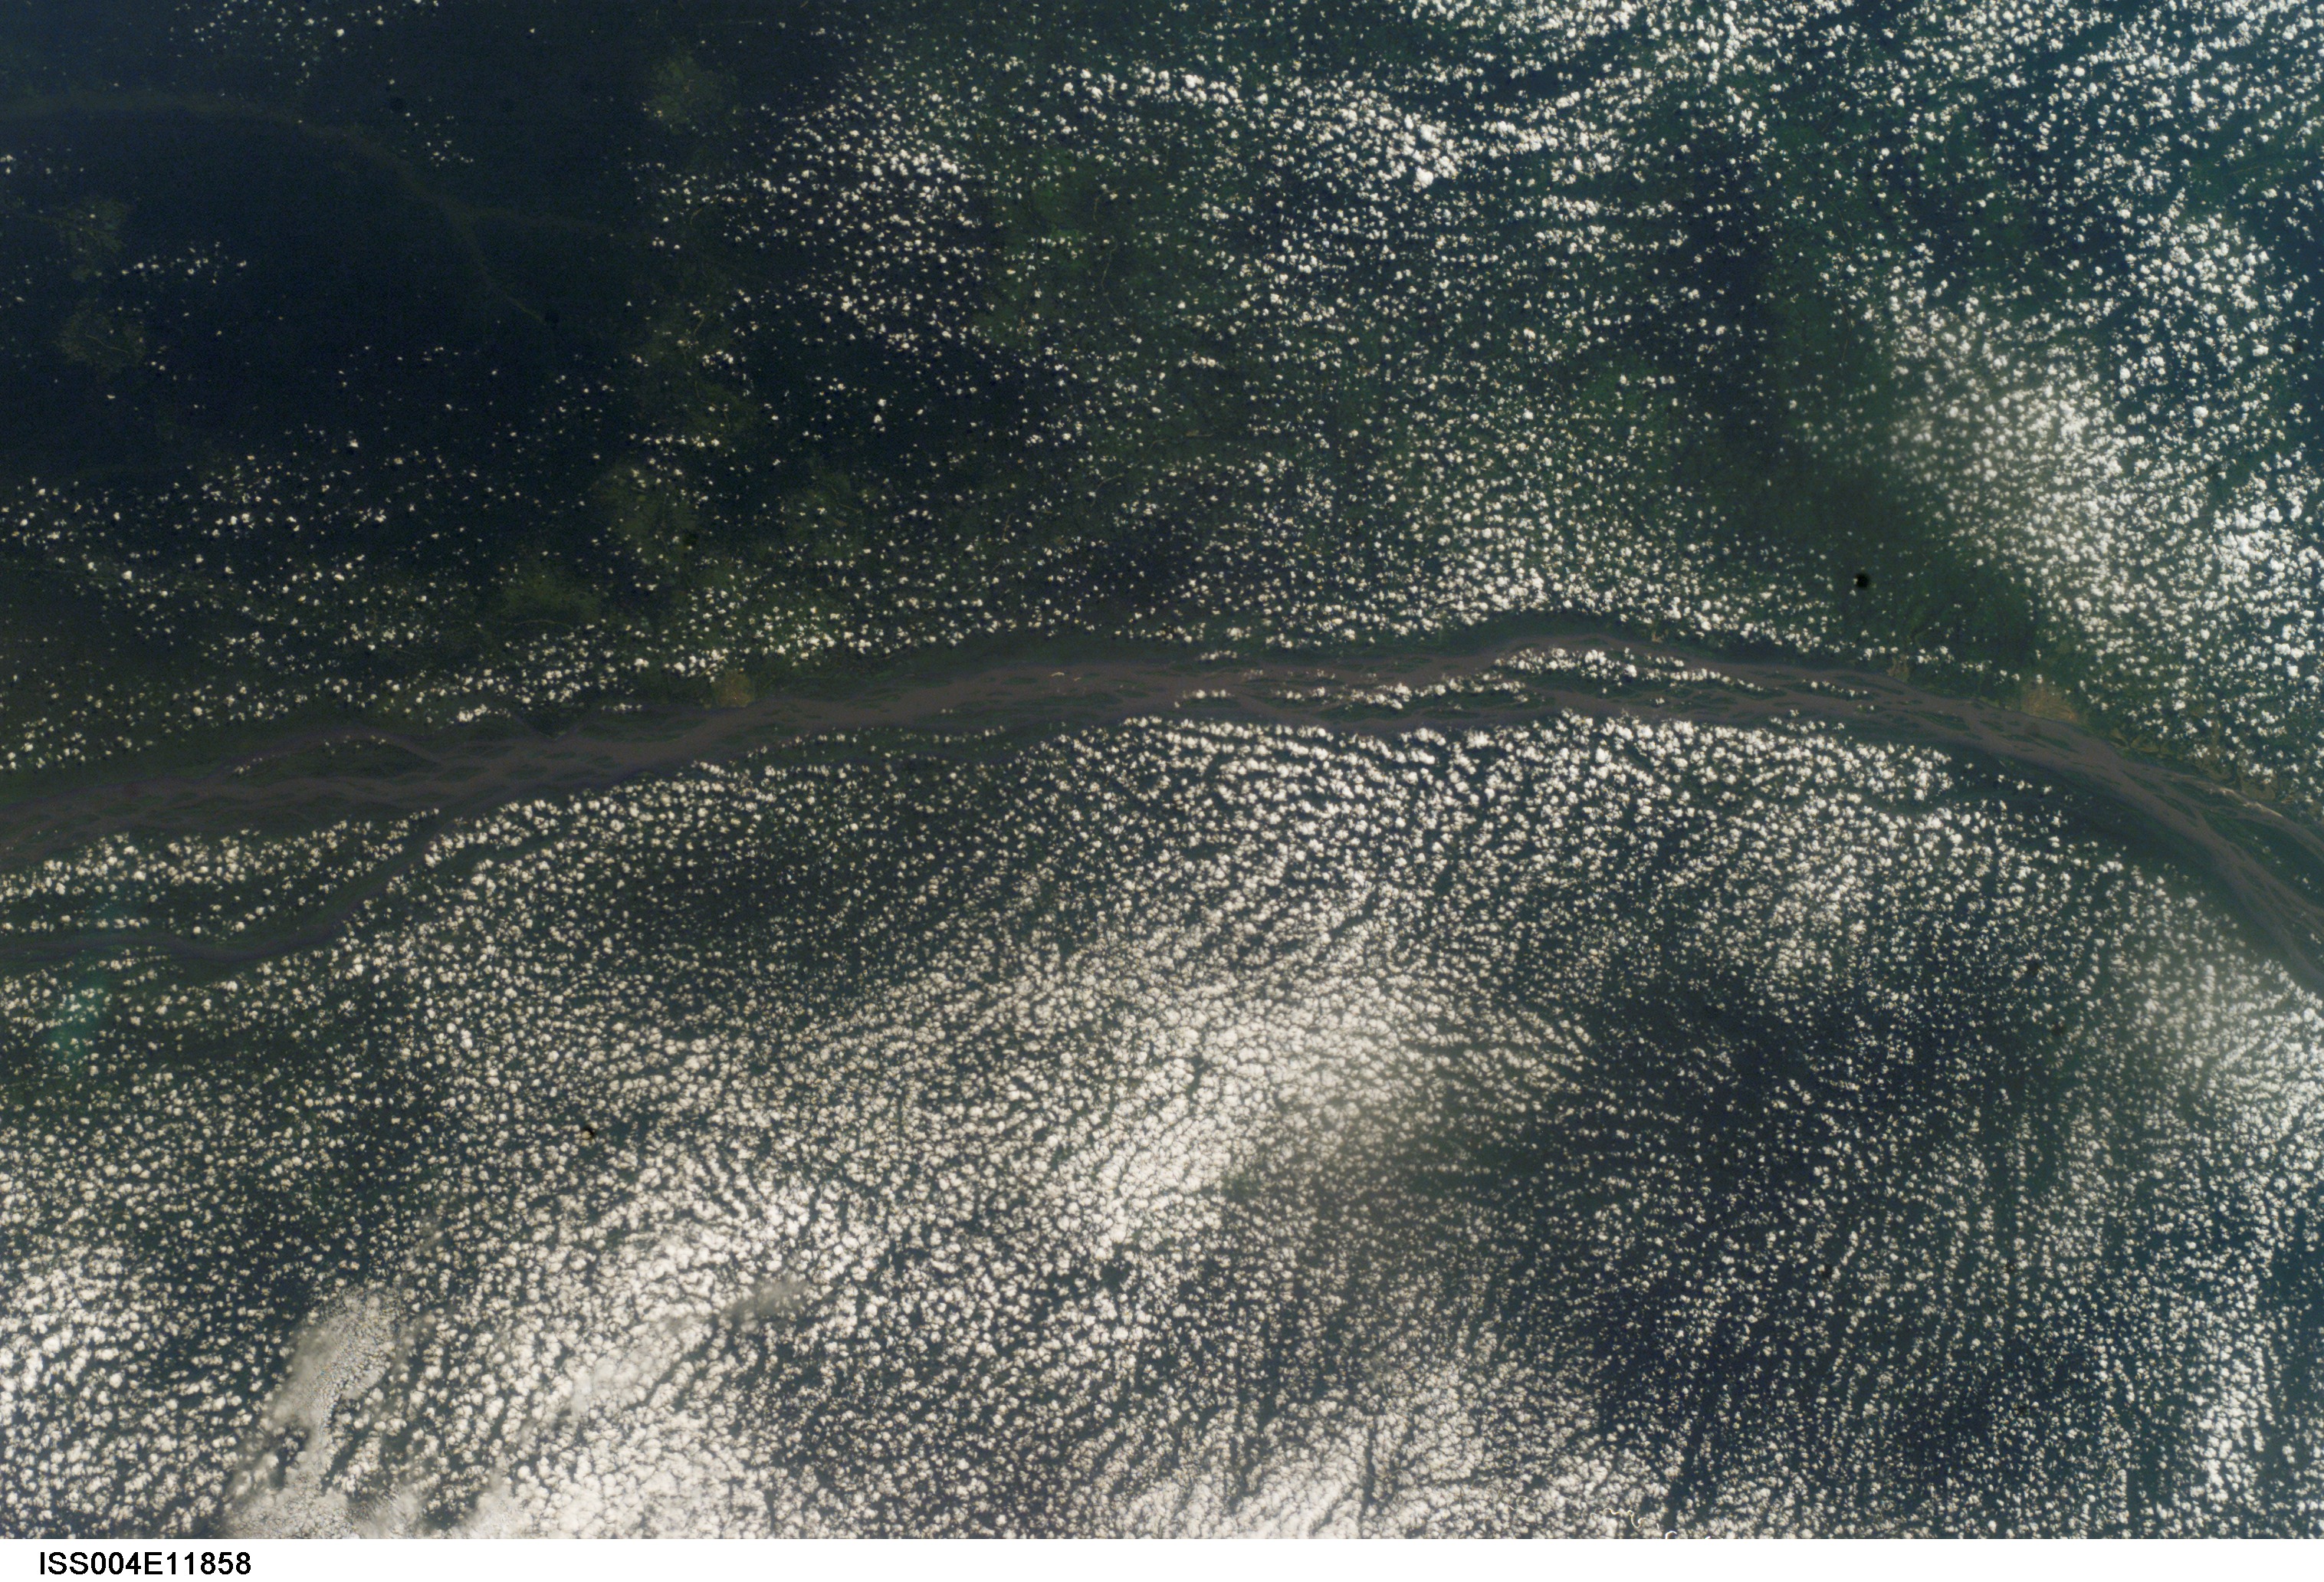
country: DEM. REP. OF CONGO
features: CONGO RIVER, CLOUDS
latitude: 1.0
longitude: 24.0
